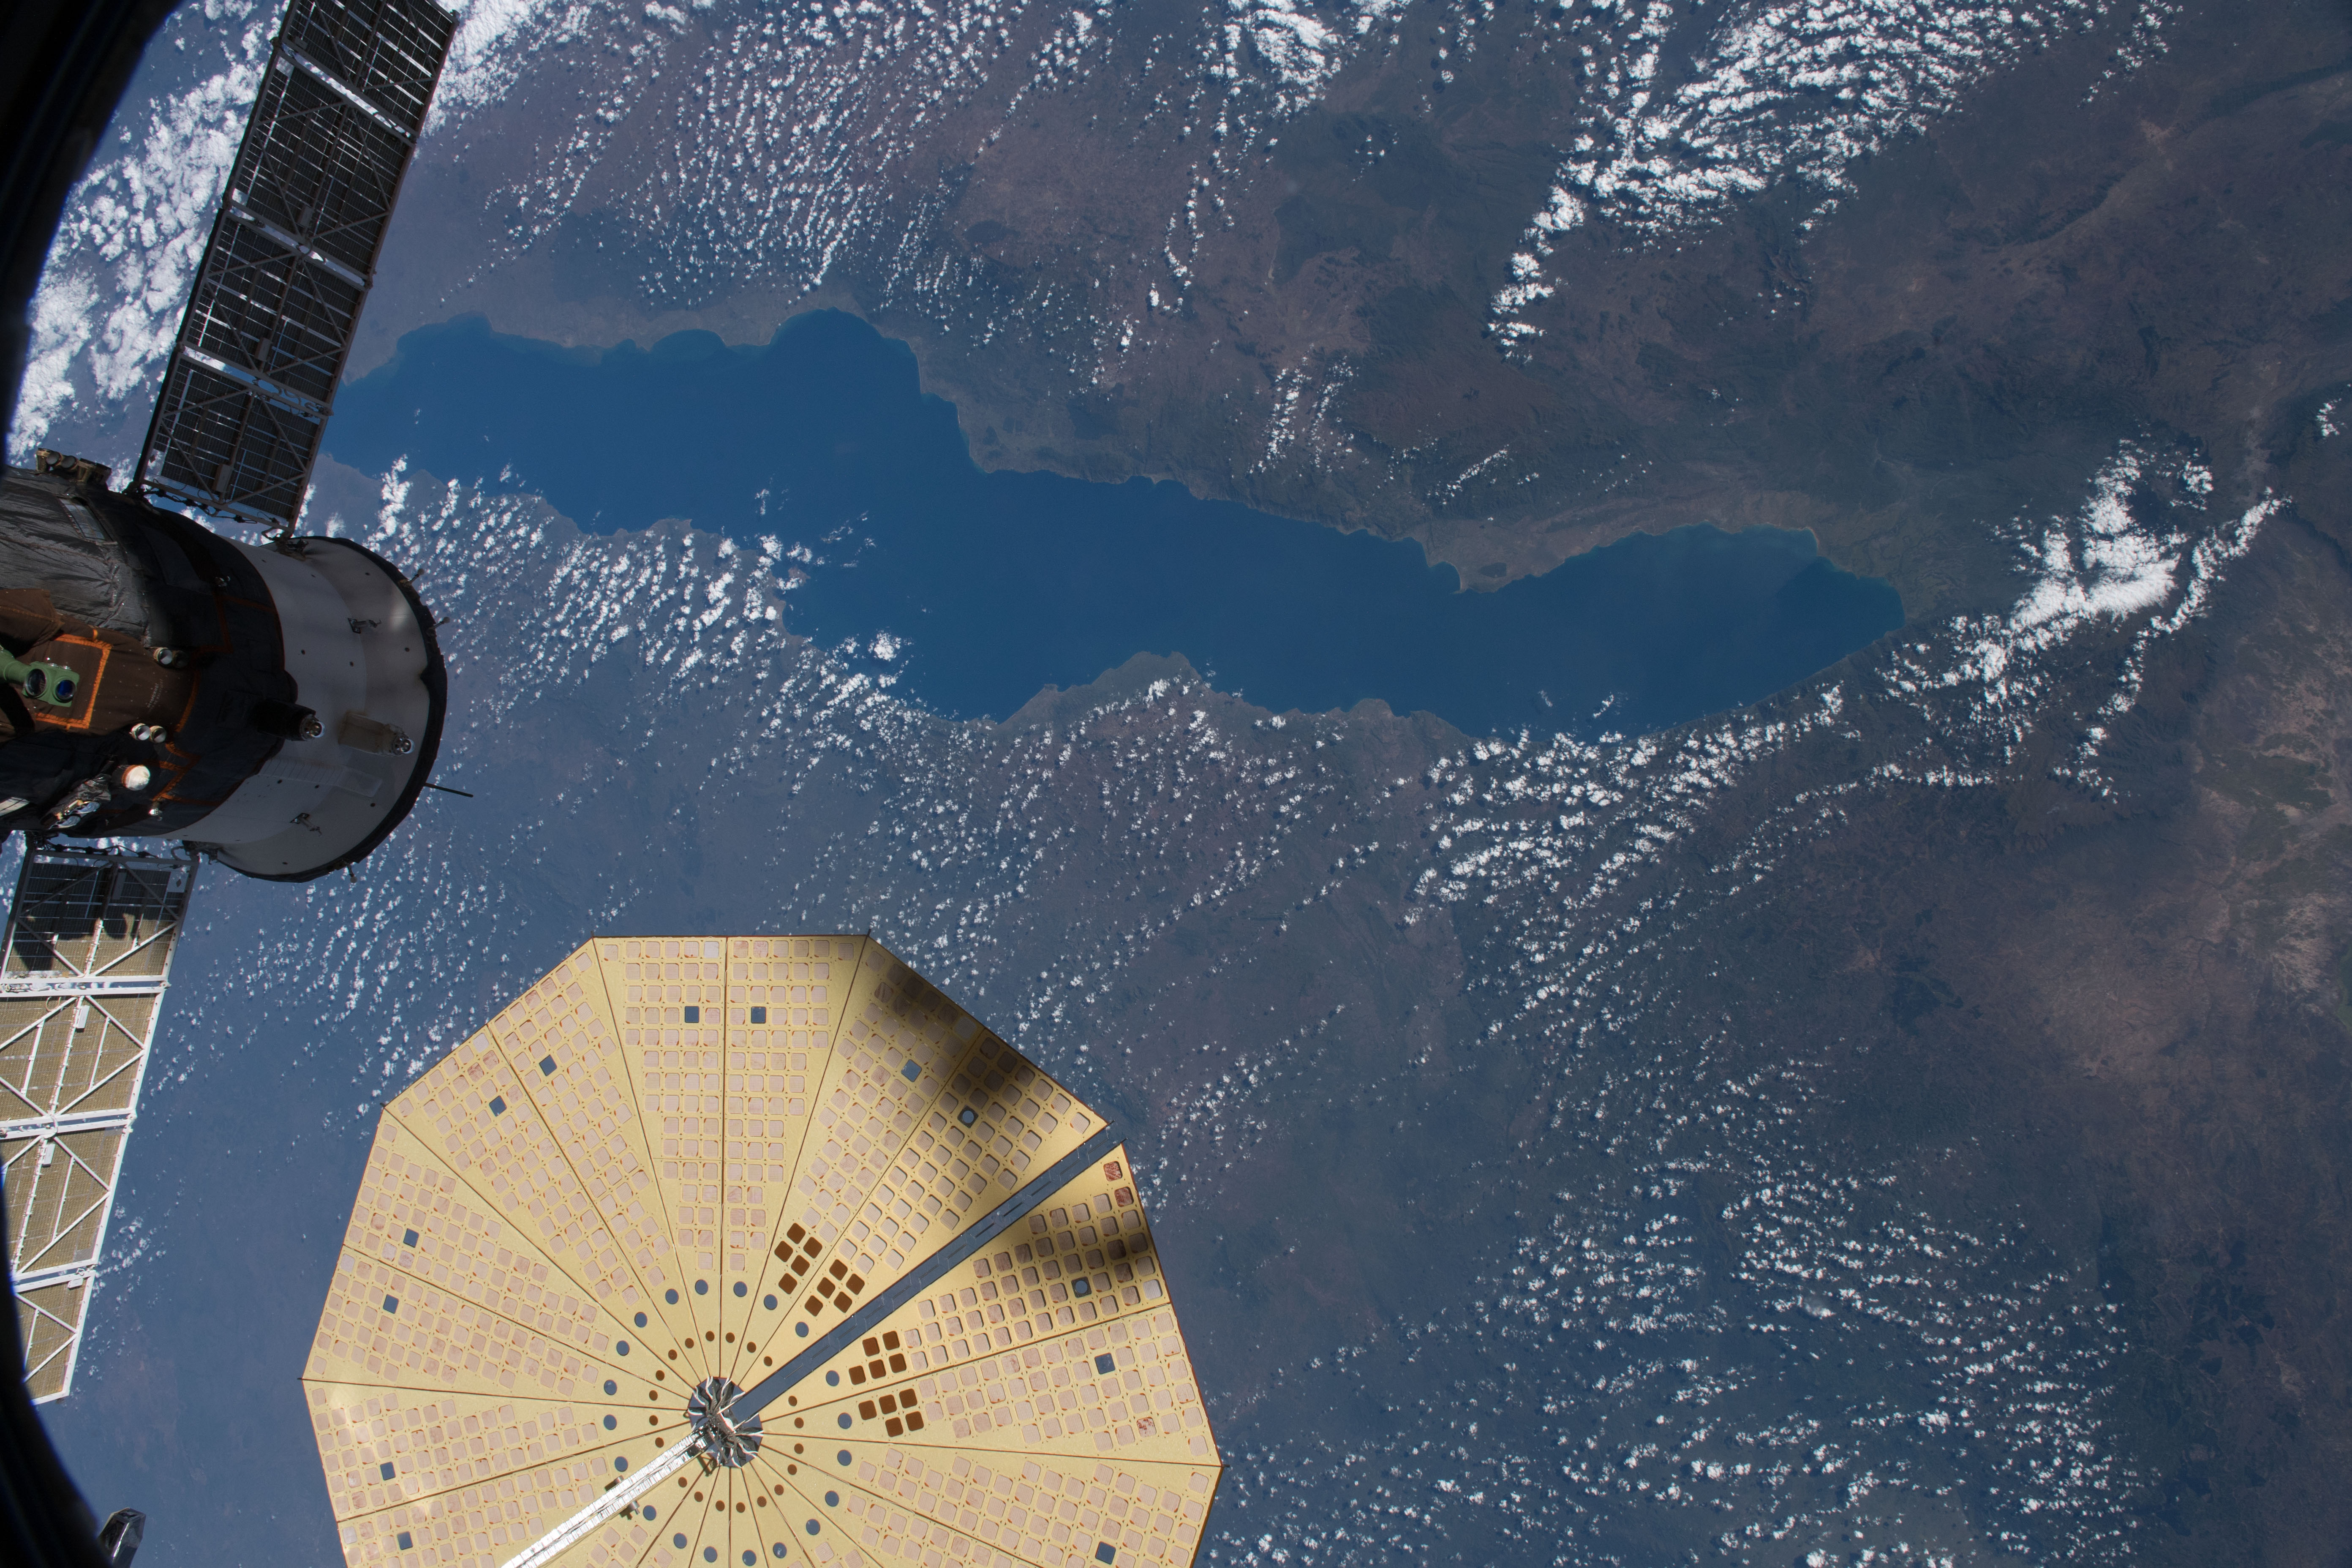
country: MALAWI
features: LAKE MALAWI, CHILAMBA BAY, MADUNDA, MATIRI, MANDA, KITAI
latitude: -10.9
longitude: 35.1
